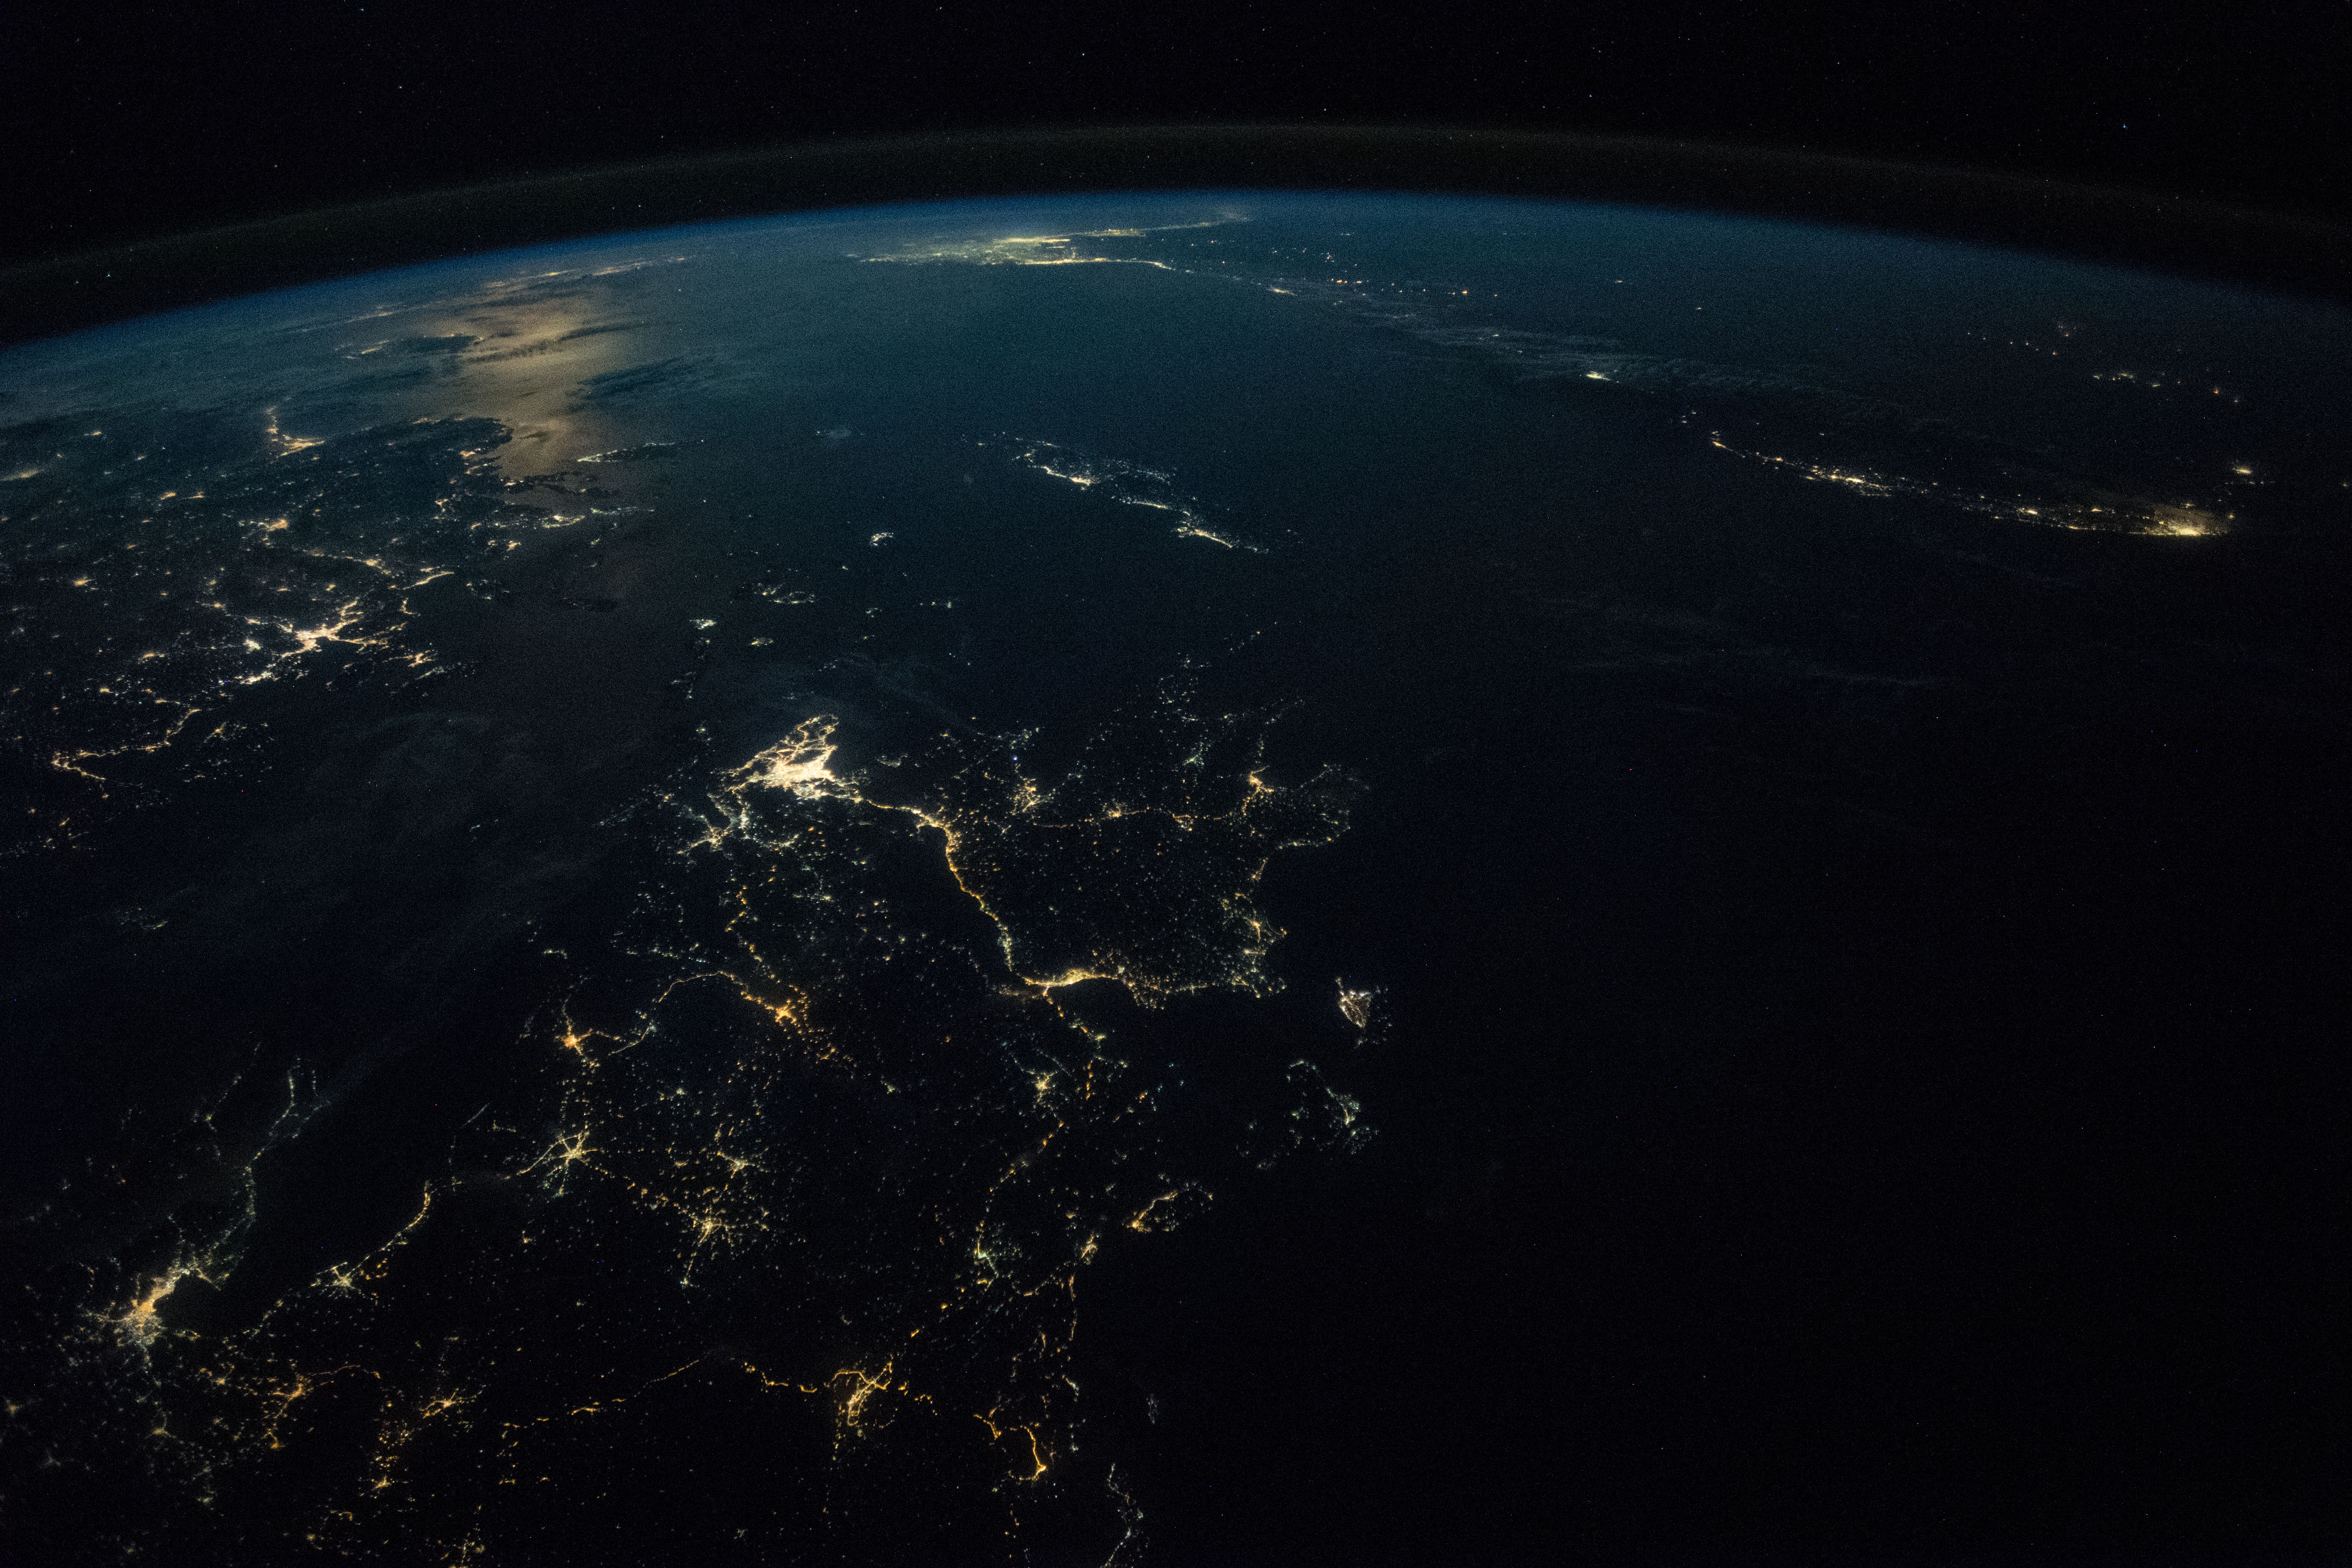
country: GREECE
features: EGEO ISLANDS, KOS ISLAND, CRETE ISLAND, IZMIR CITY, AEGEAN SEA, ATHENS CITY, NIGHT, EARTH LIMB
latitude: 37.1
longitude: 22.4
